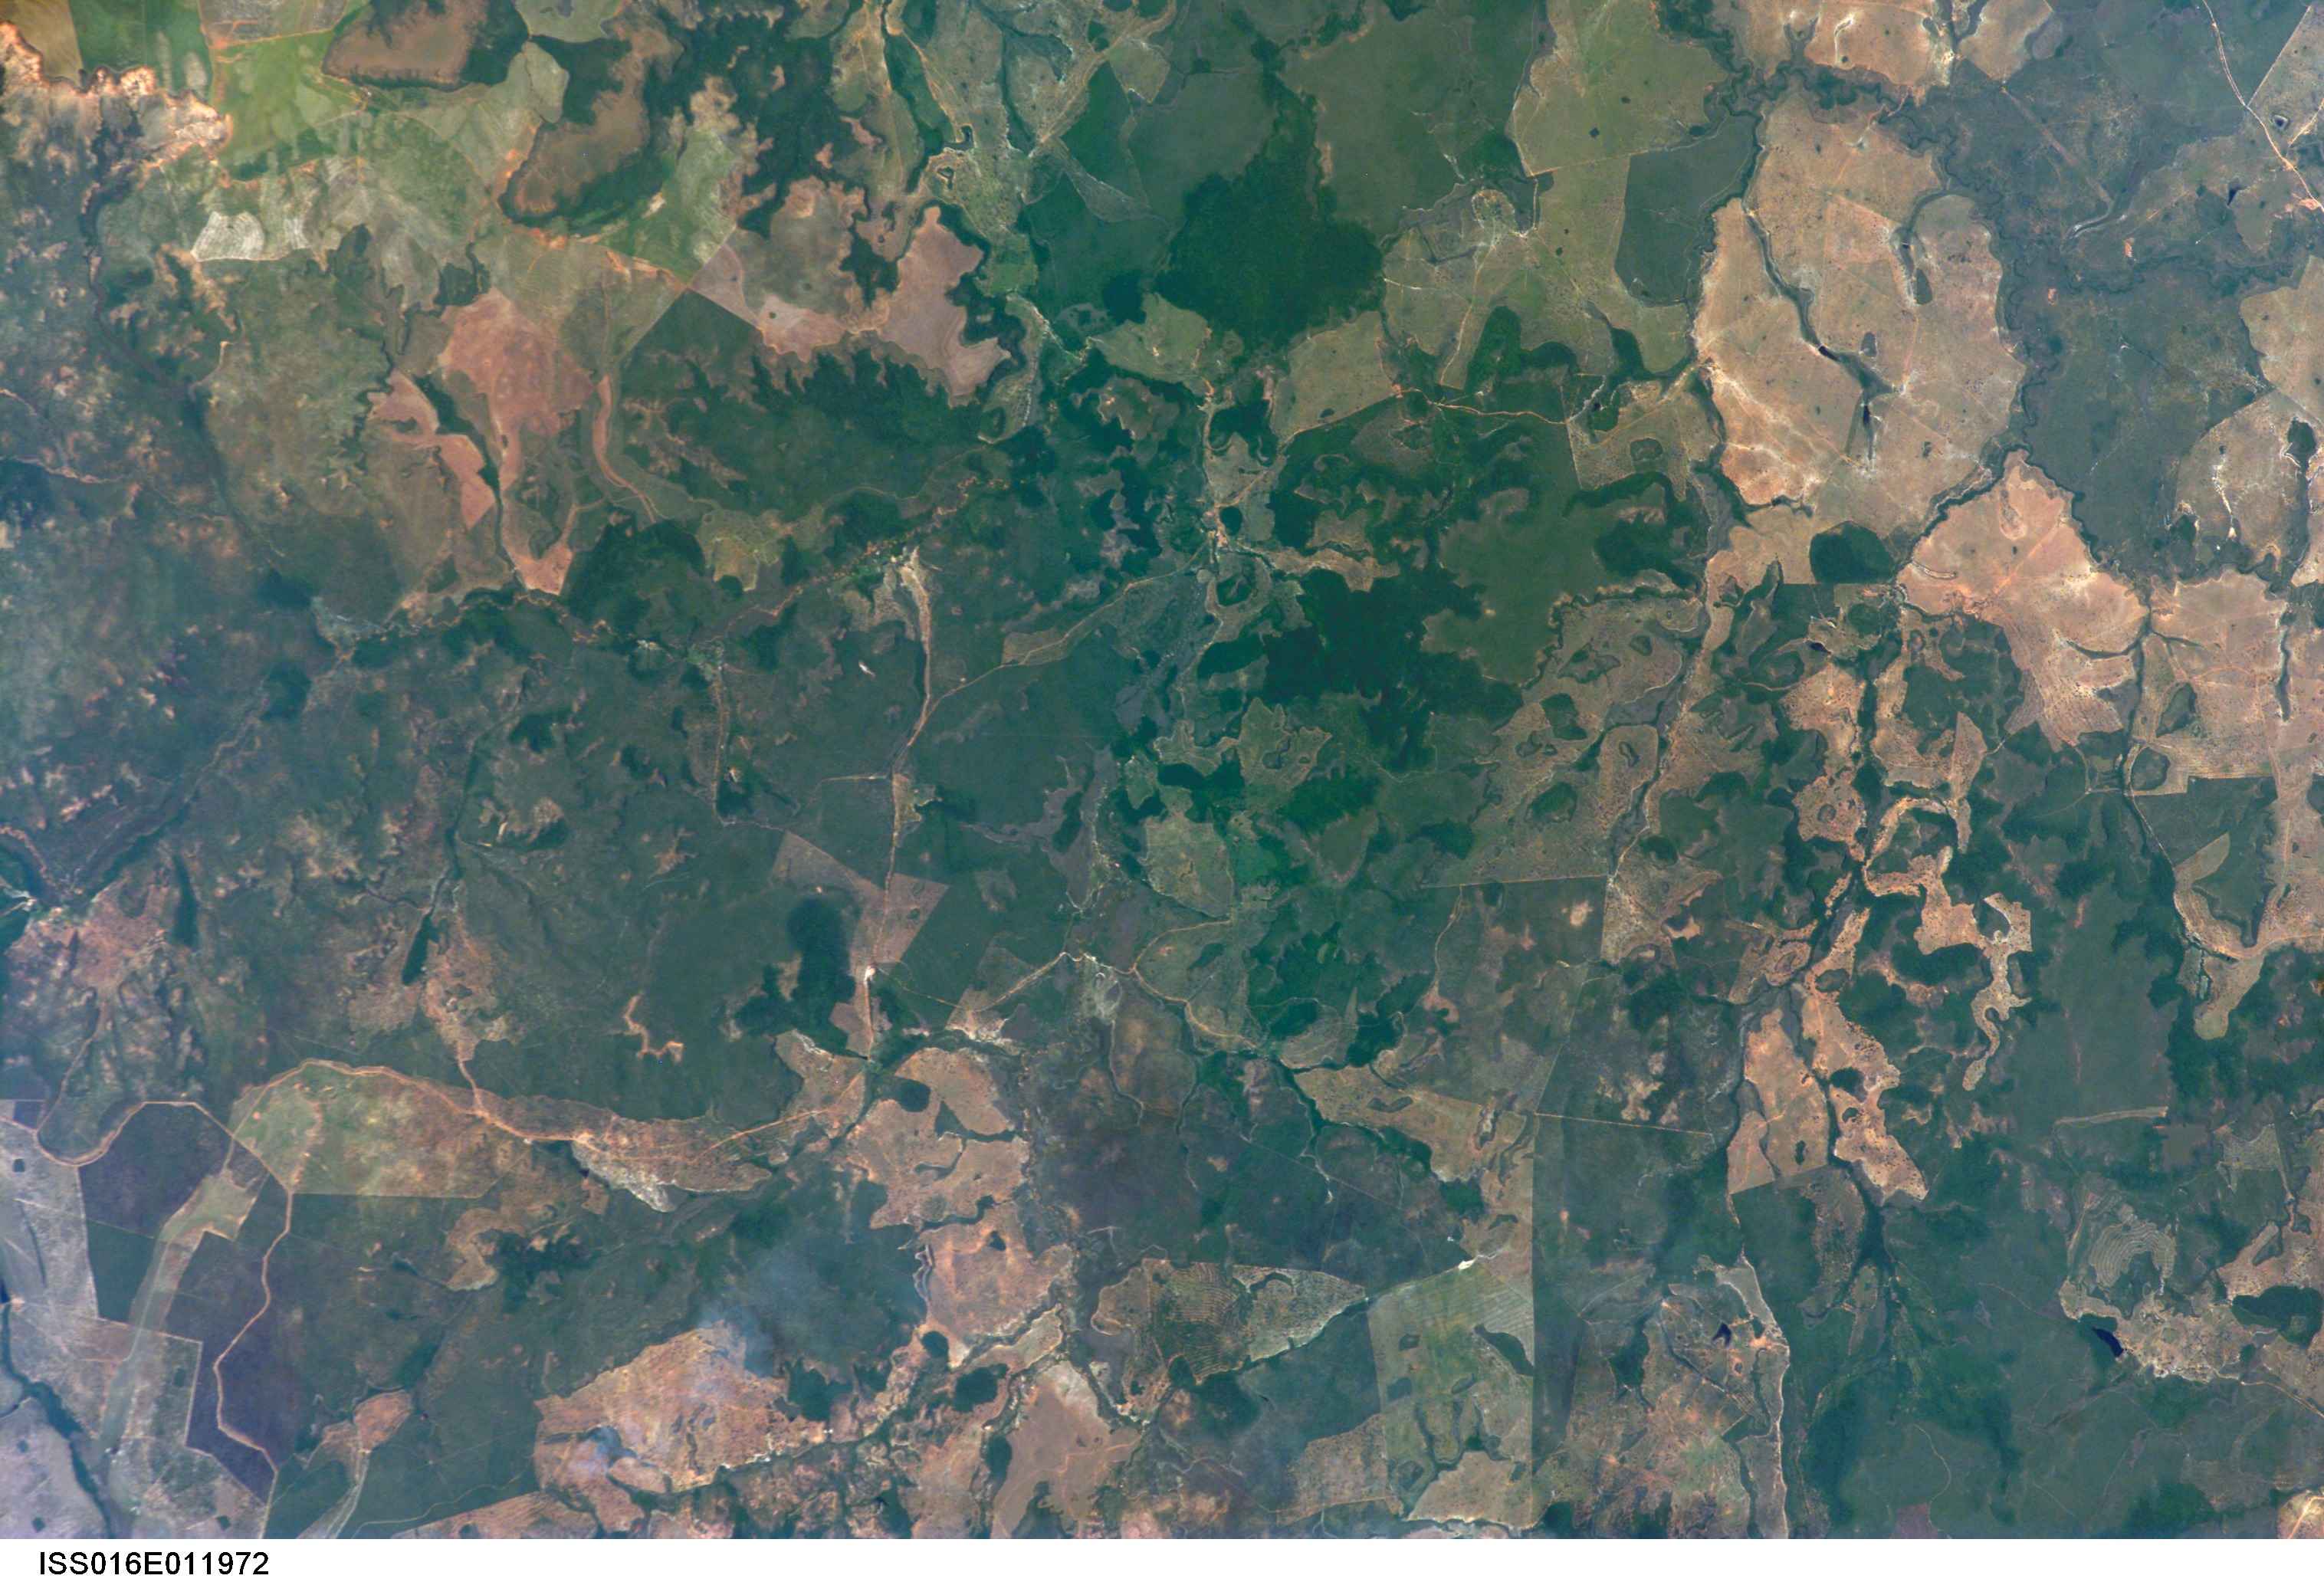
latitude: -17.4
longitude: -53.4
